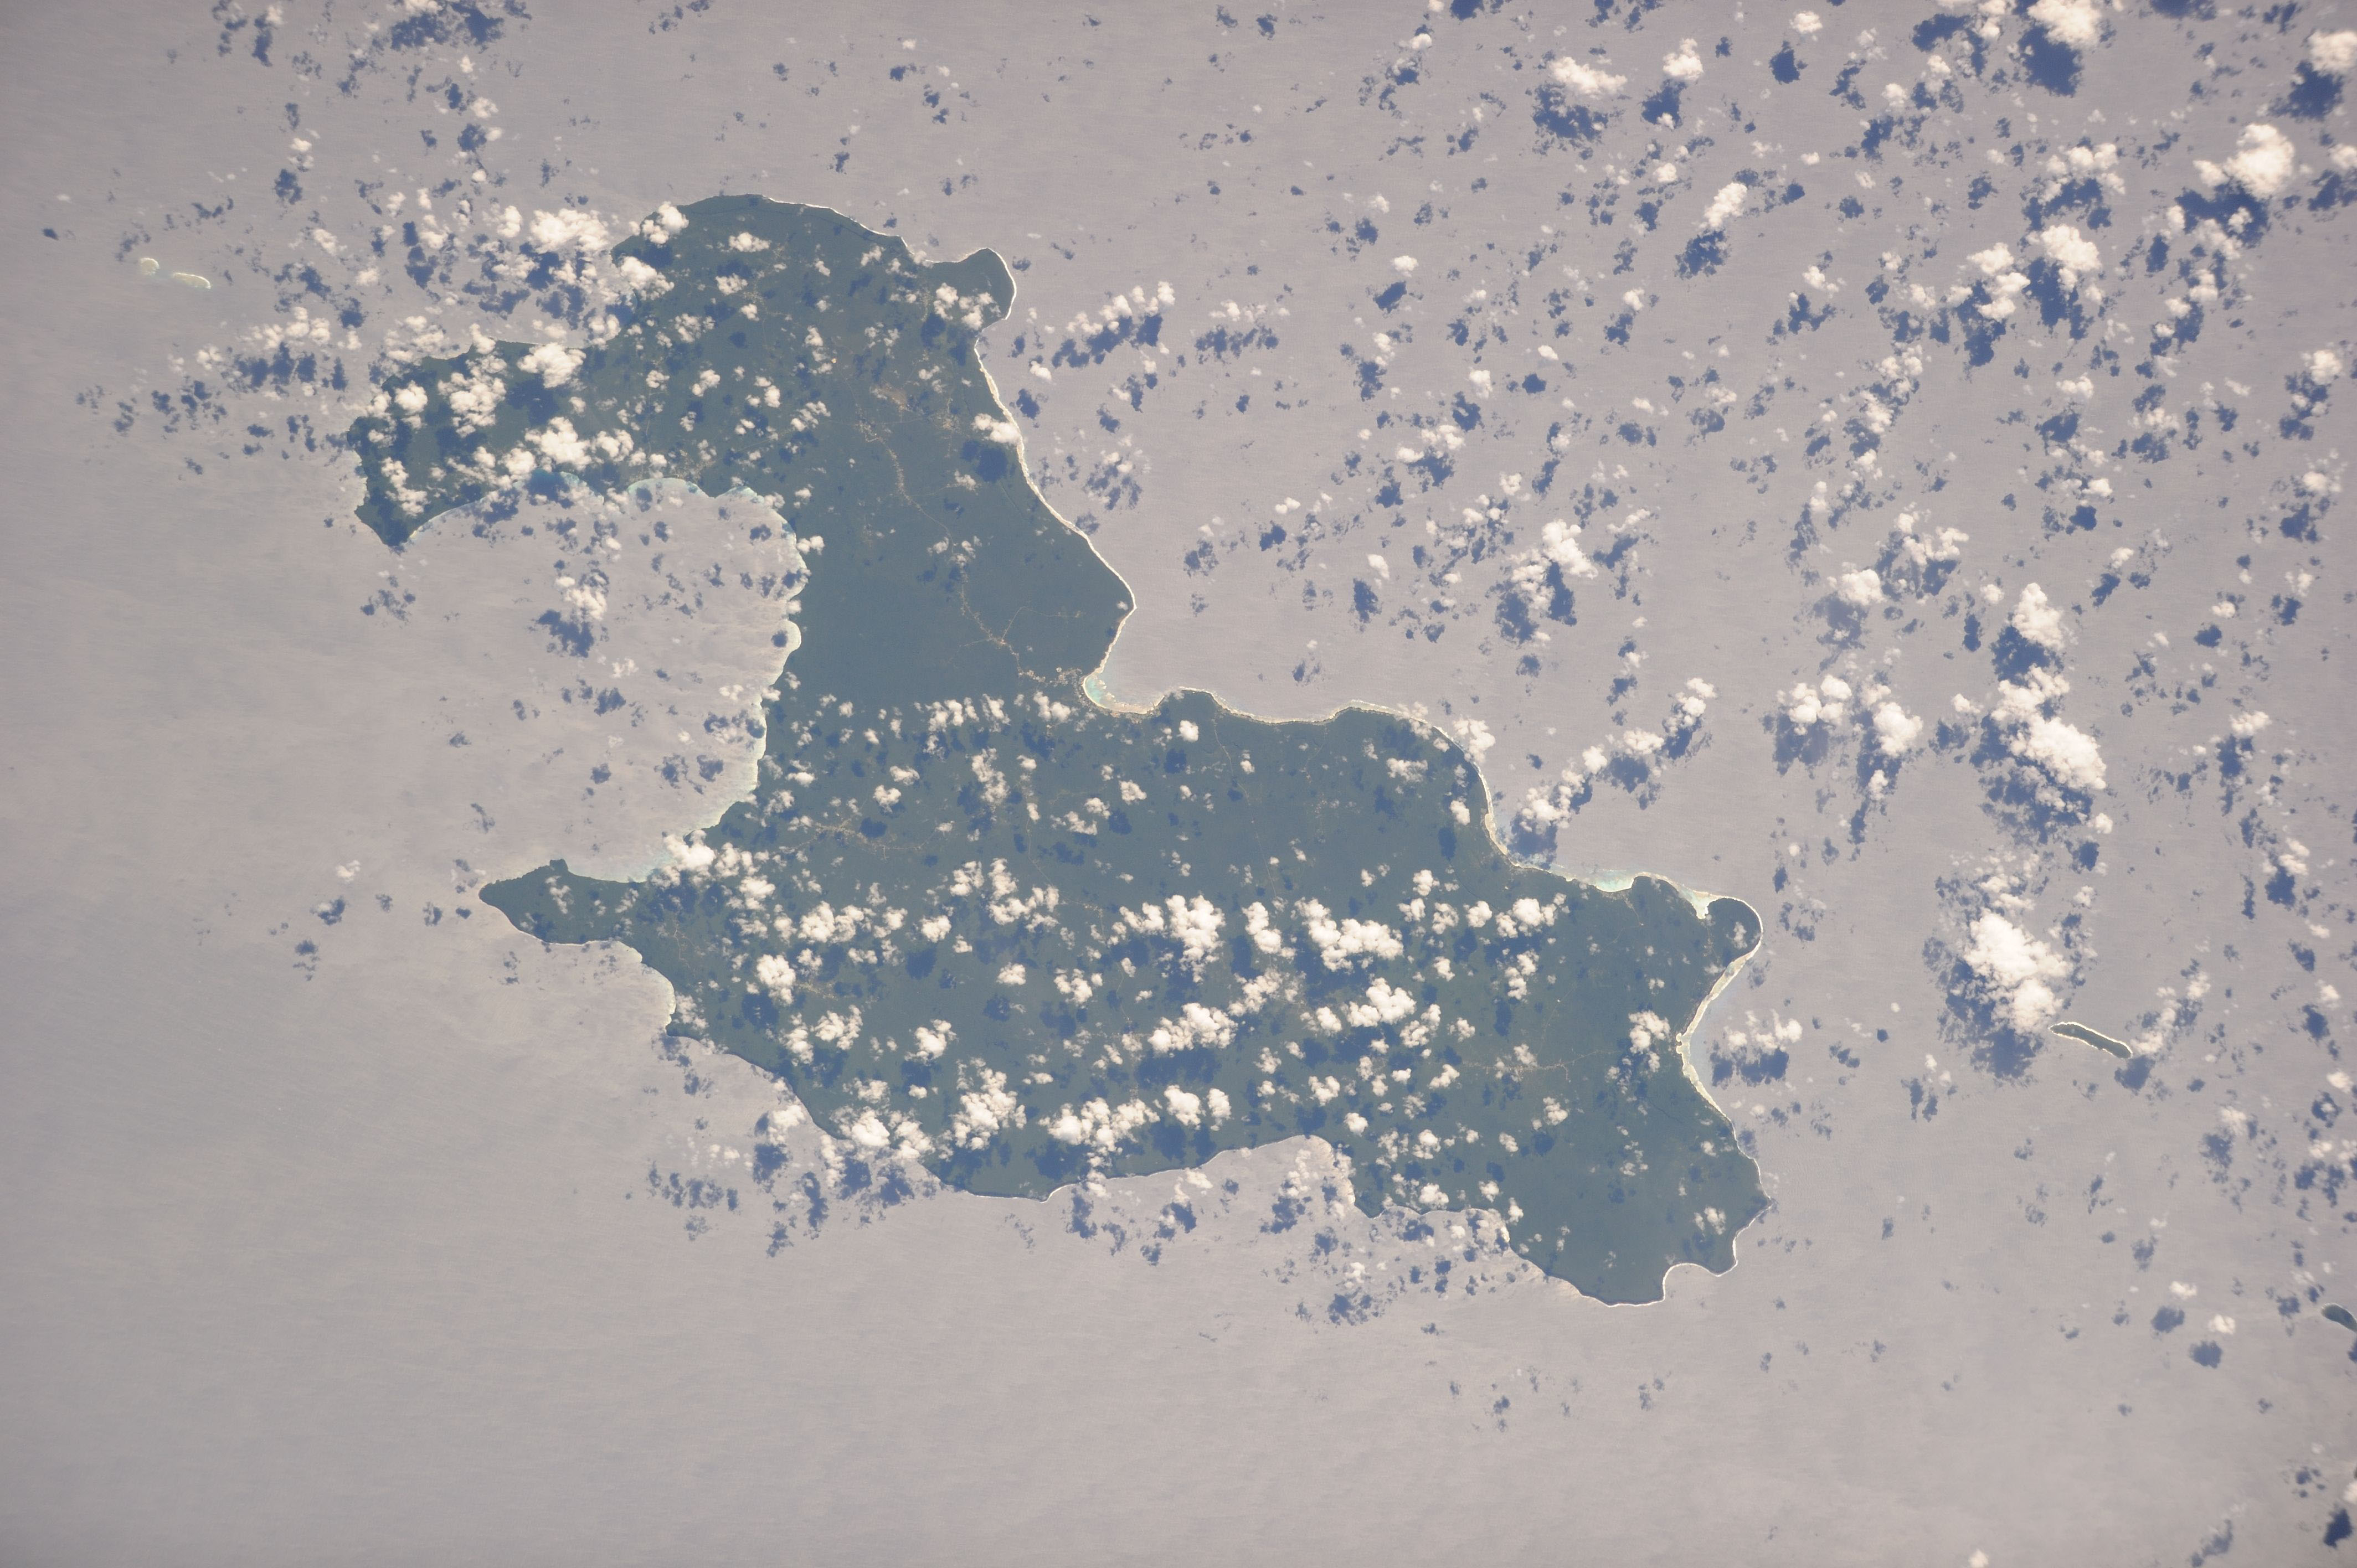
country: LOYALTY_ISLANDS
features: LIFOU ISLAND, COASTLINE, SANTAL BAY, XODE CITY
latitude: -20.9
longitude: 167.3
